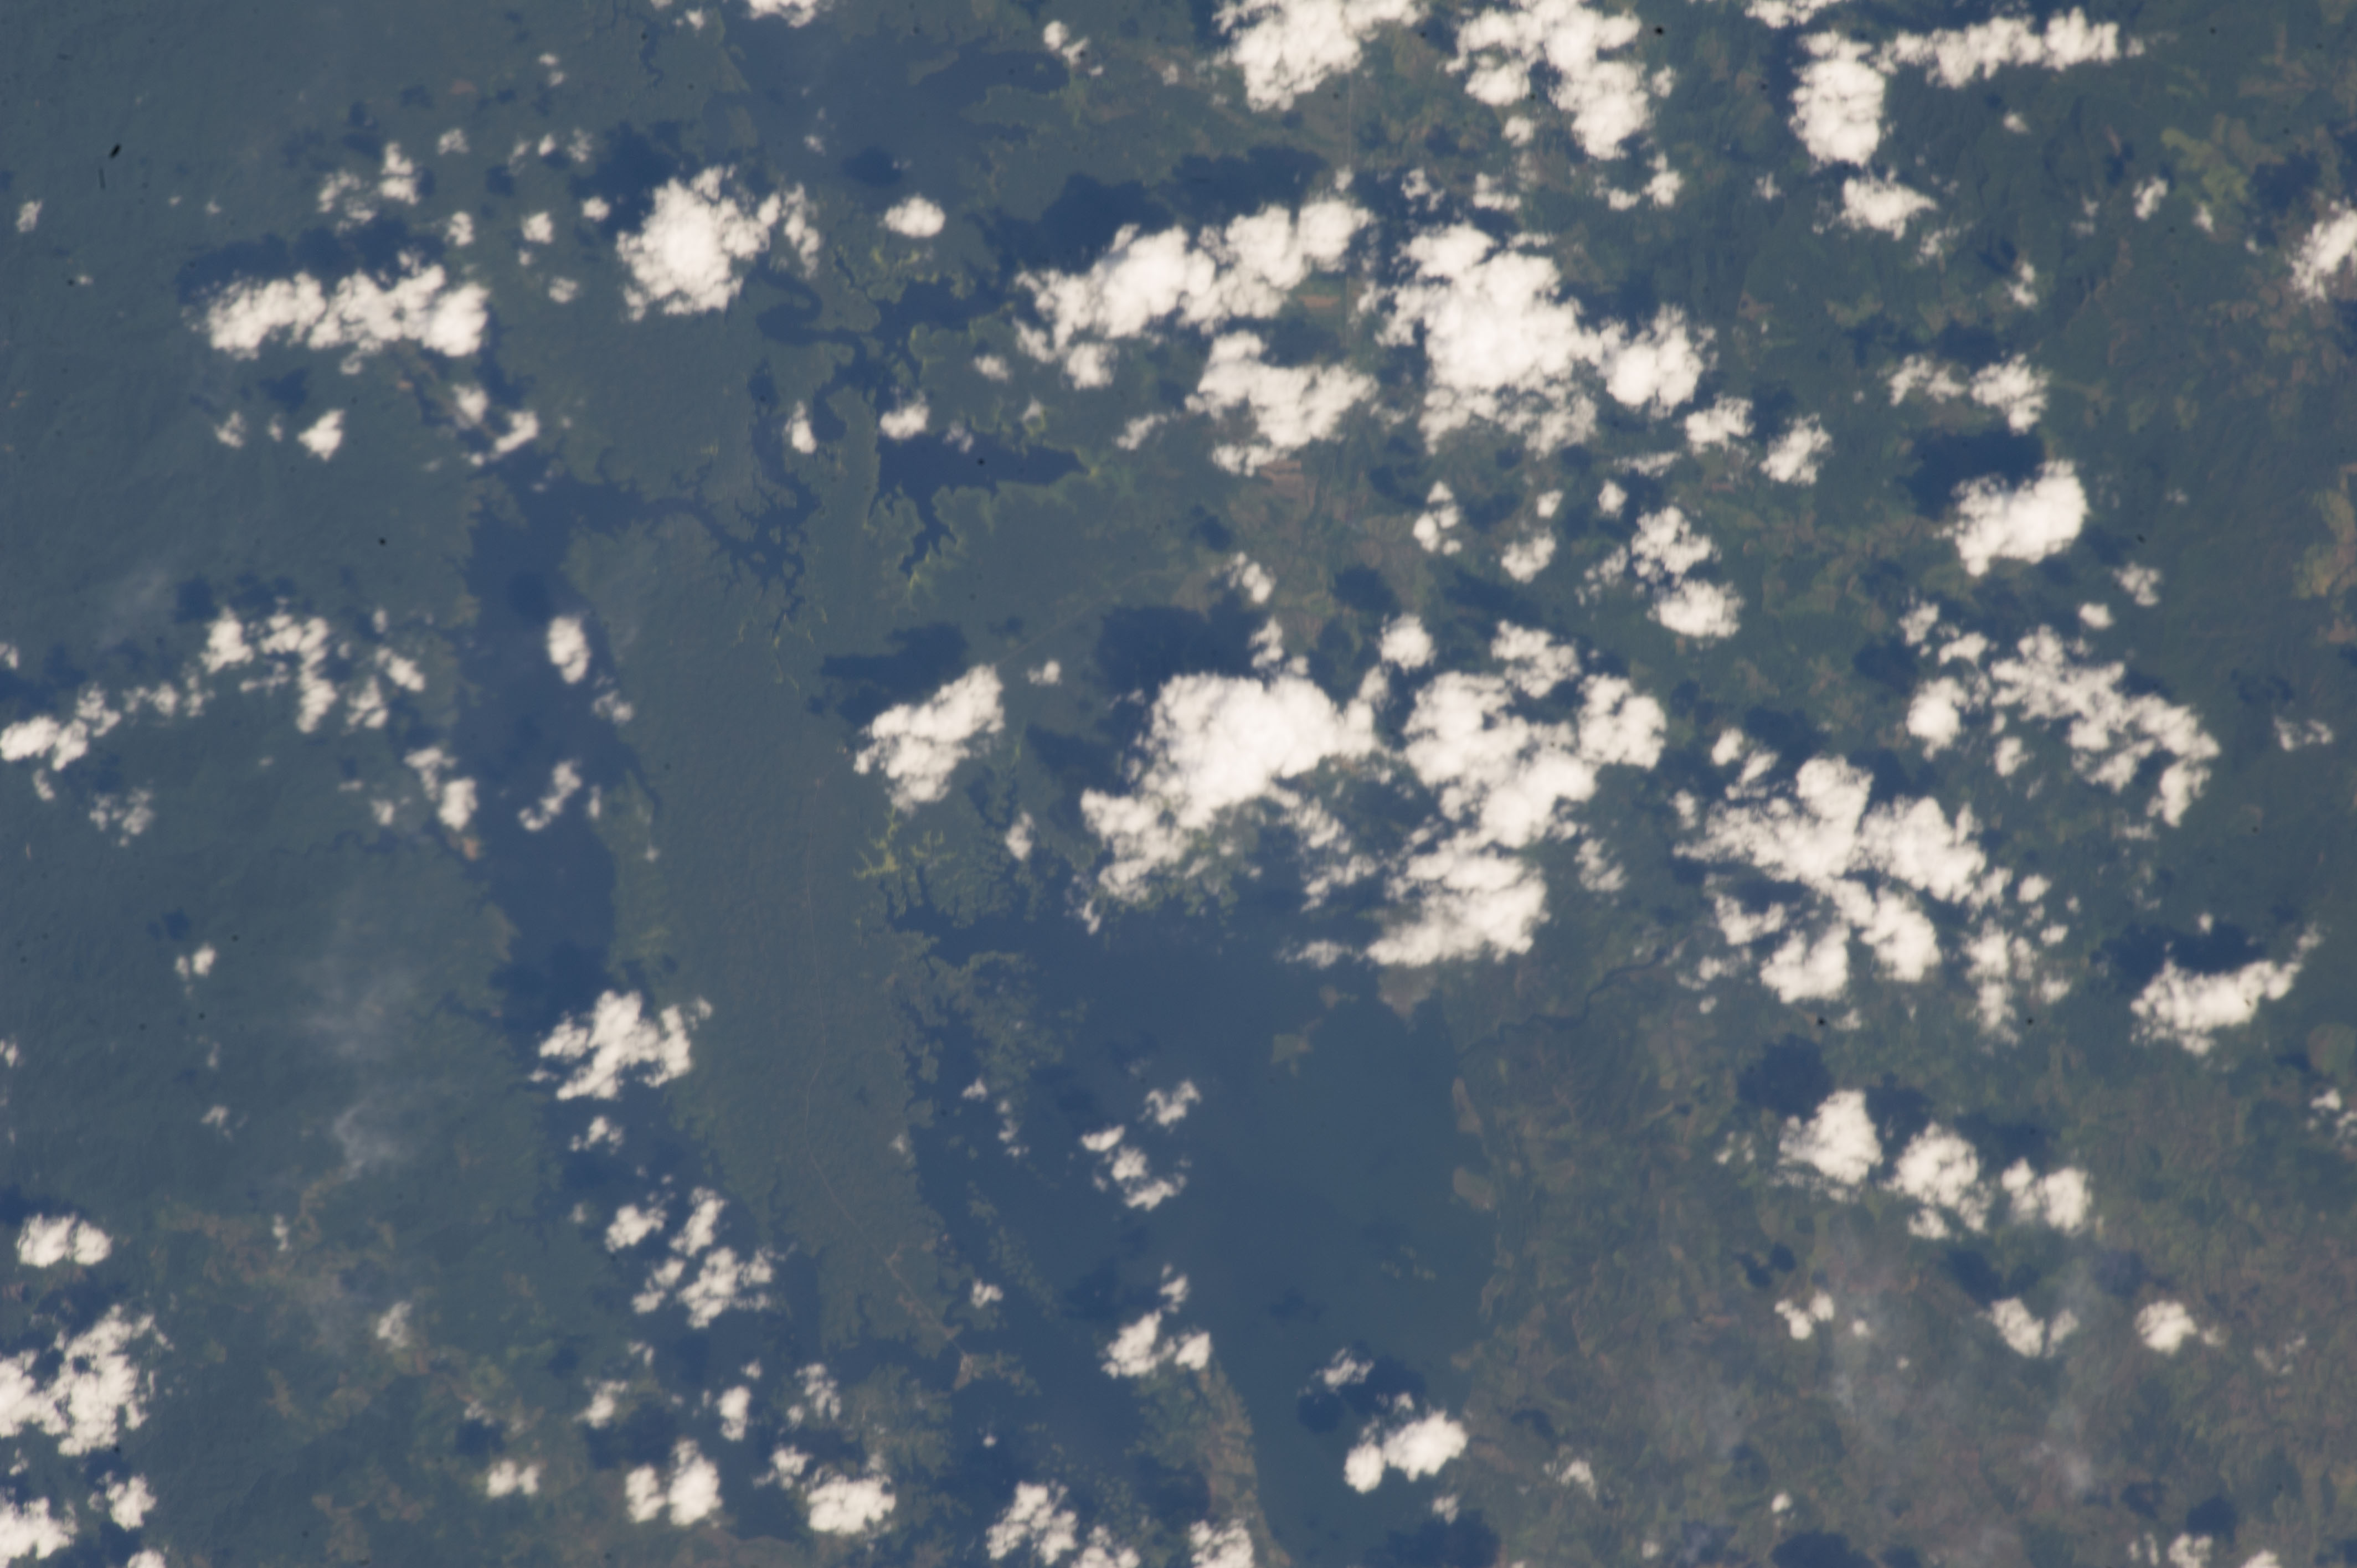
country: PANAMA
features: BAYANO L.
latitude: 9.0
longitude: -78.5
